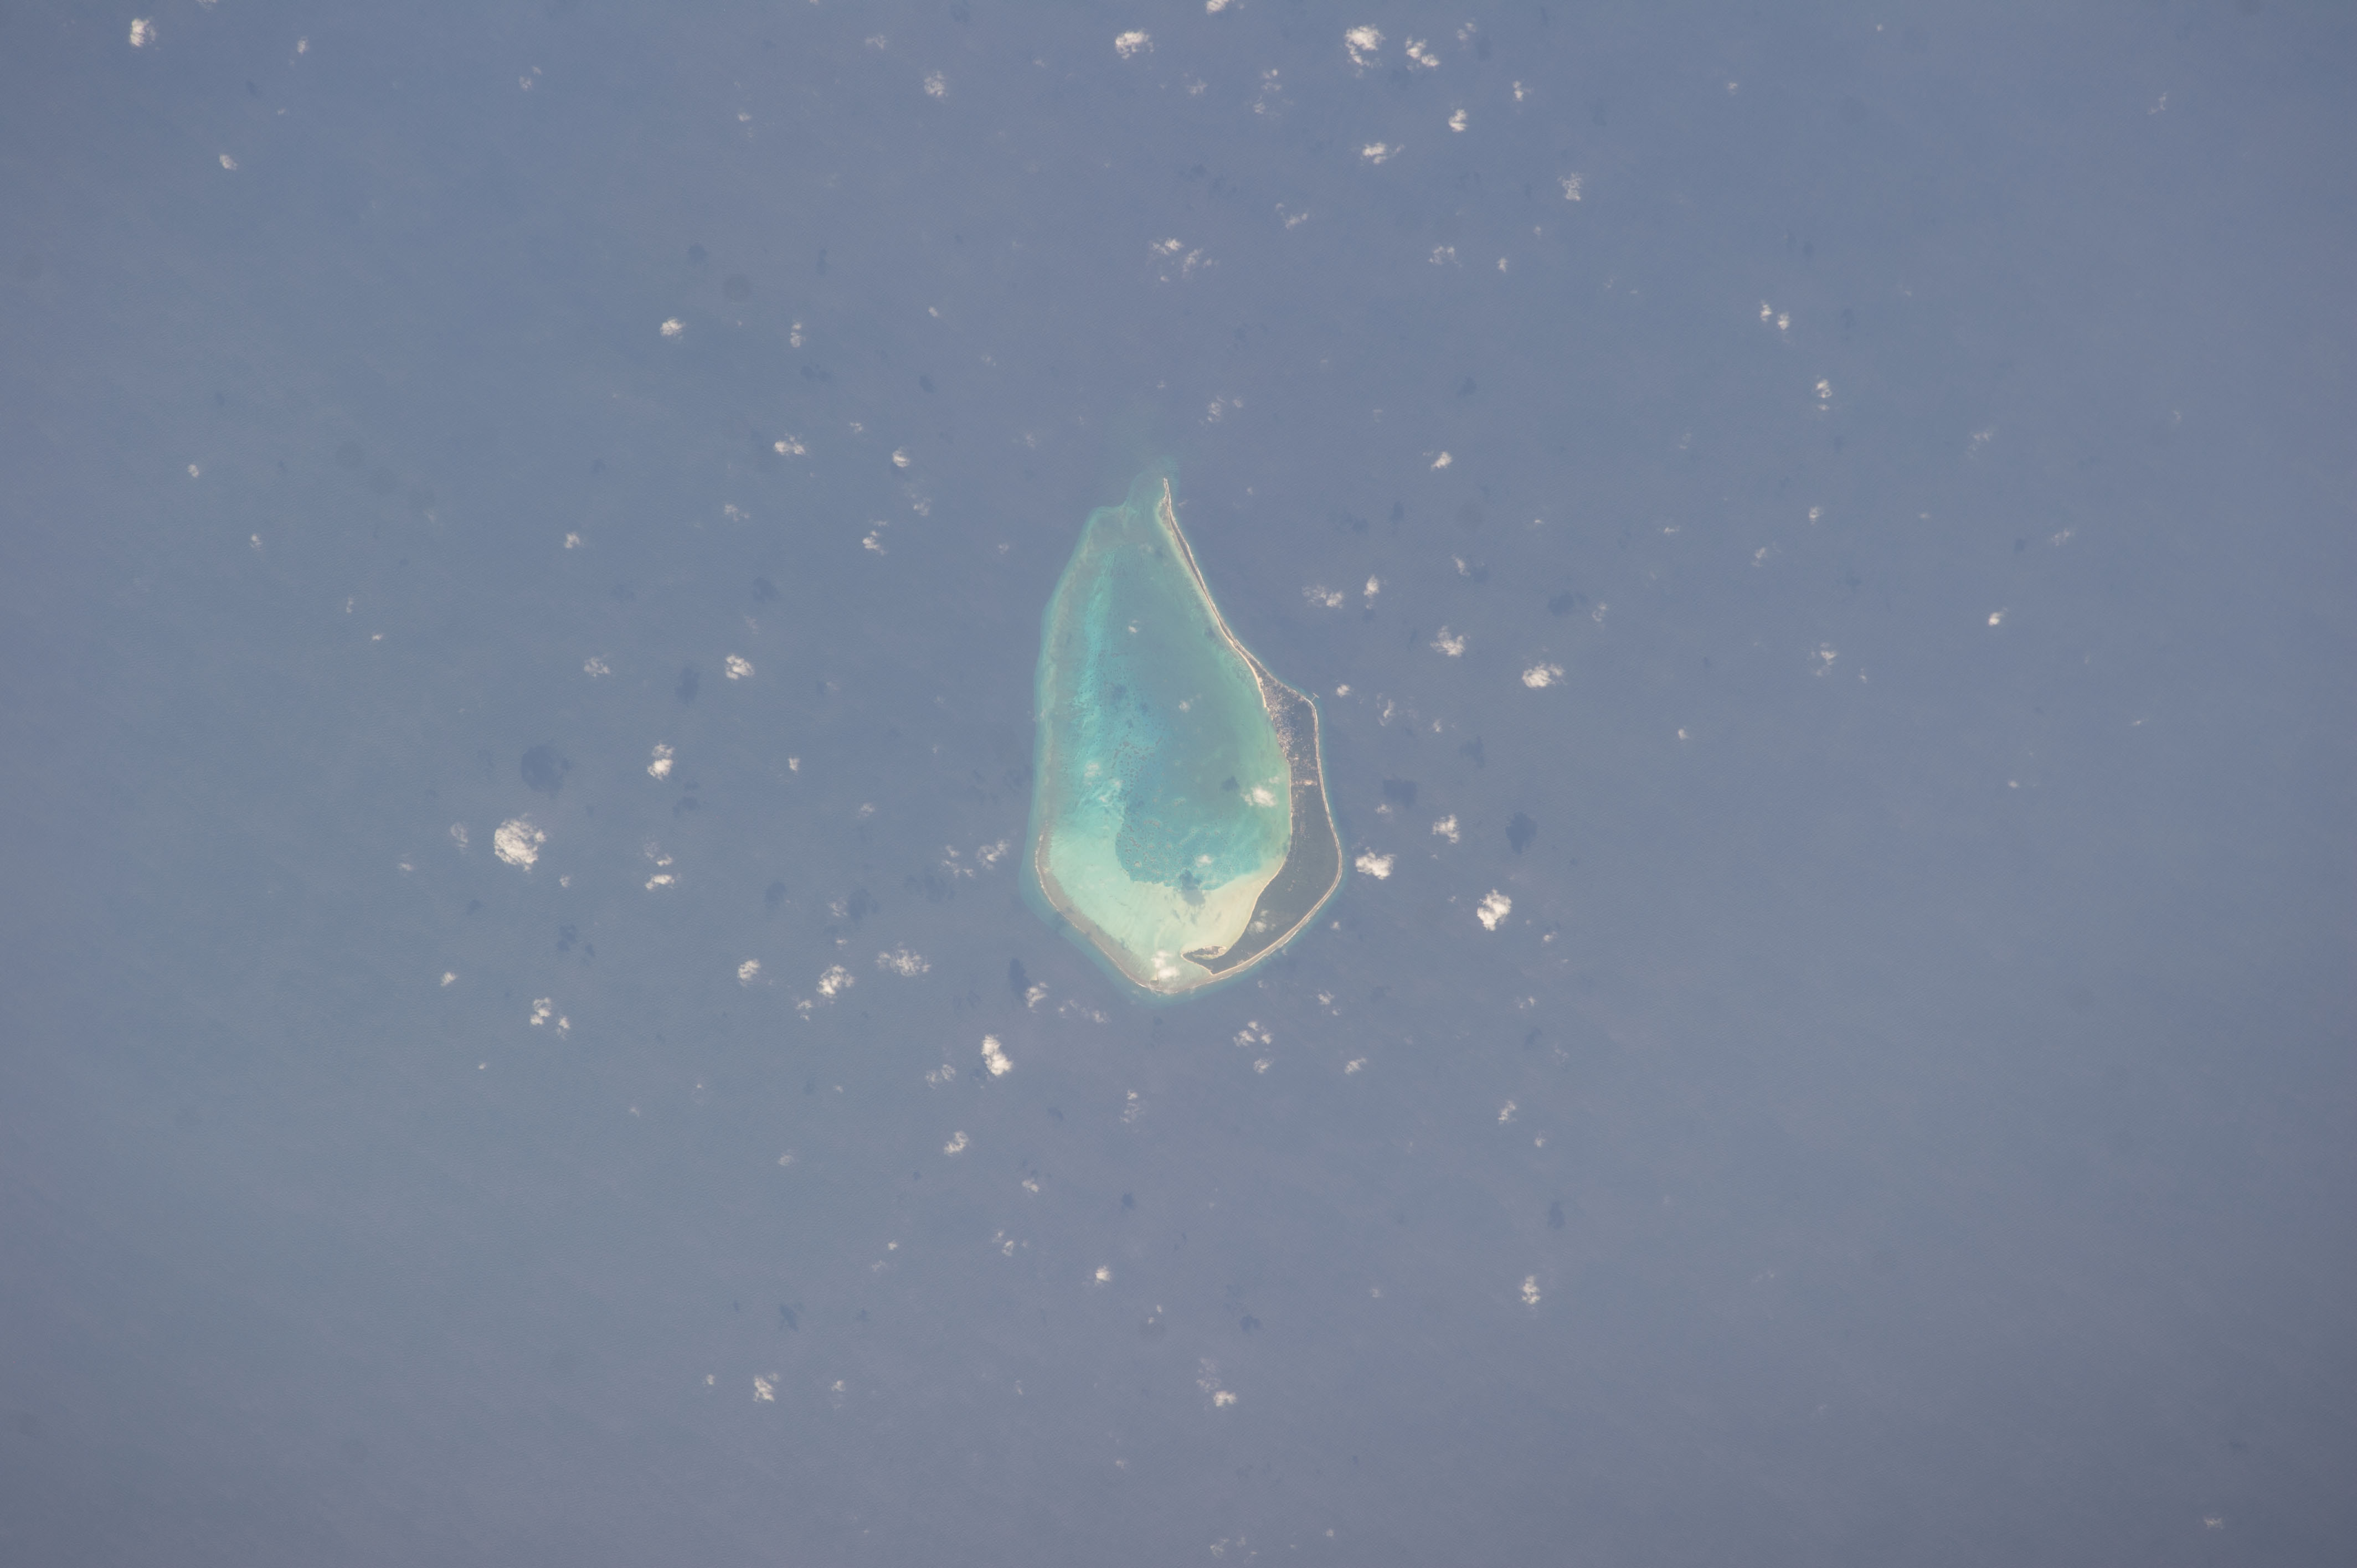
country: LAKSHADWEEP_ISLANDS
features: MINICOY ISLAND, INDIAN OCEAN
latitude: 8.3
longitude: 73.0
